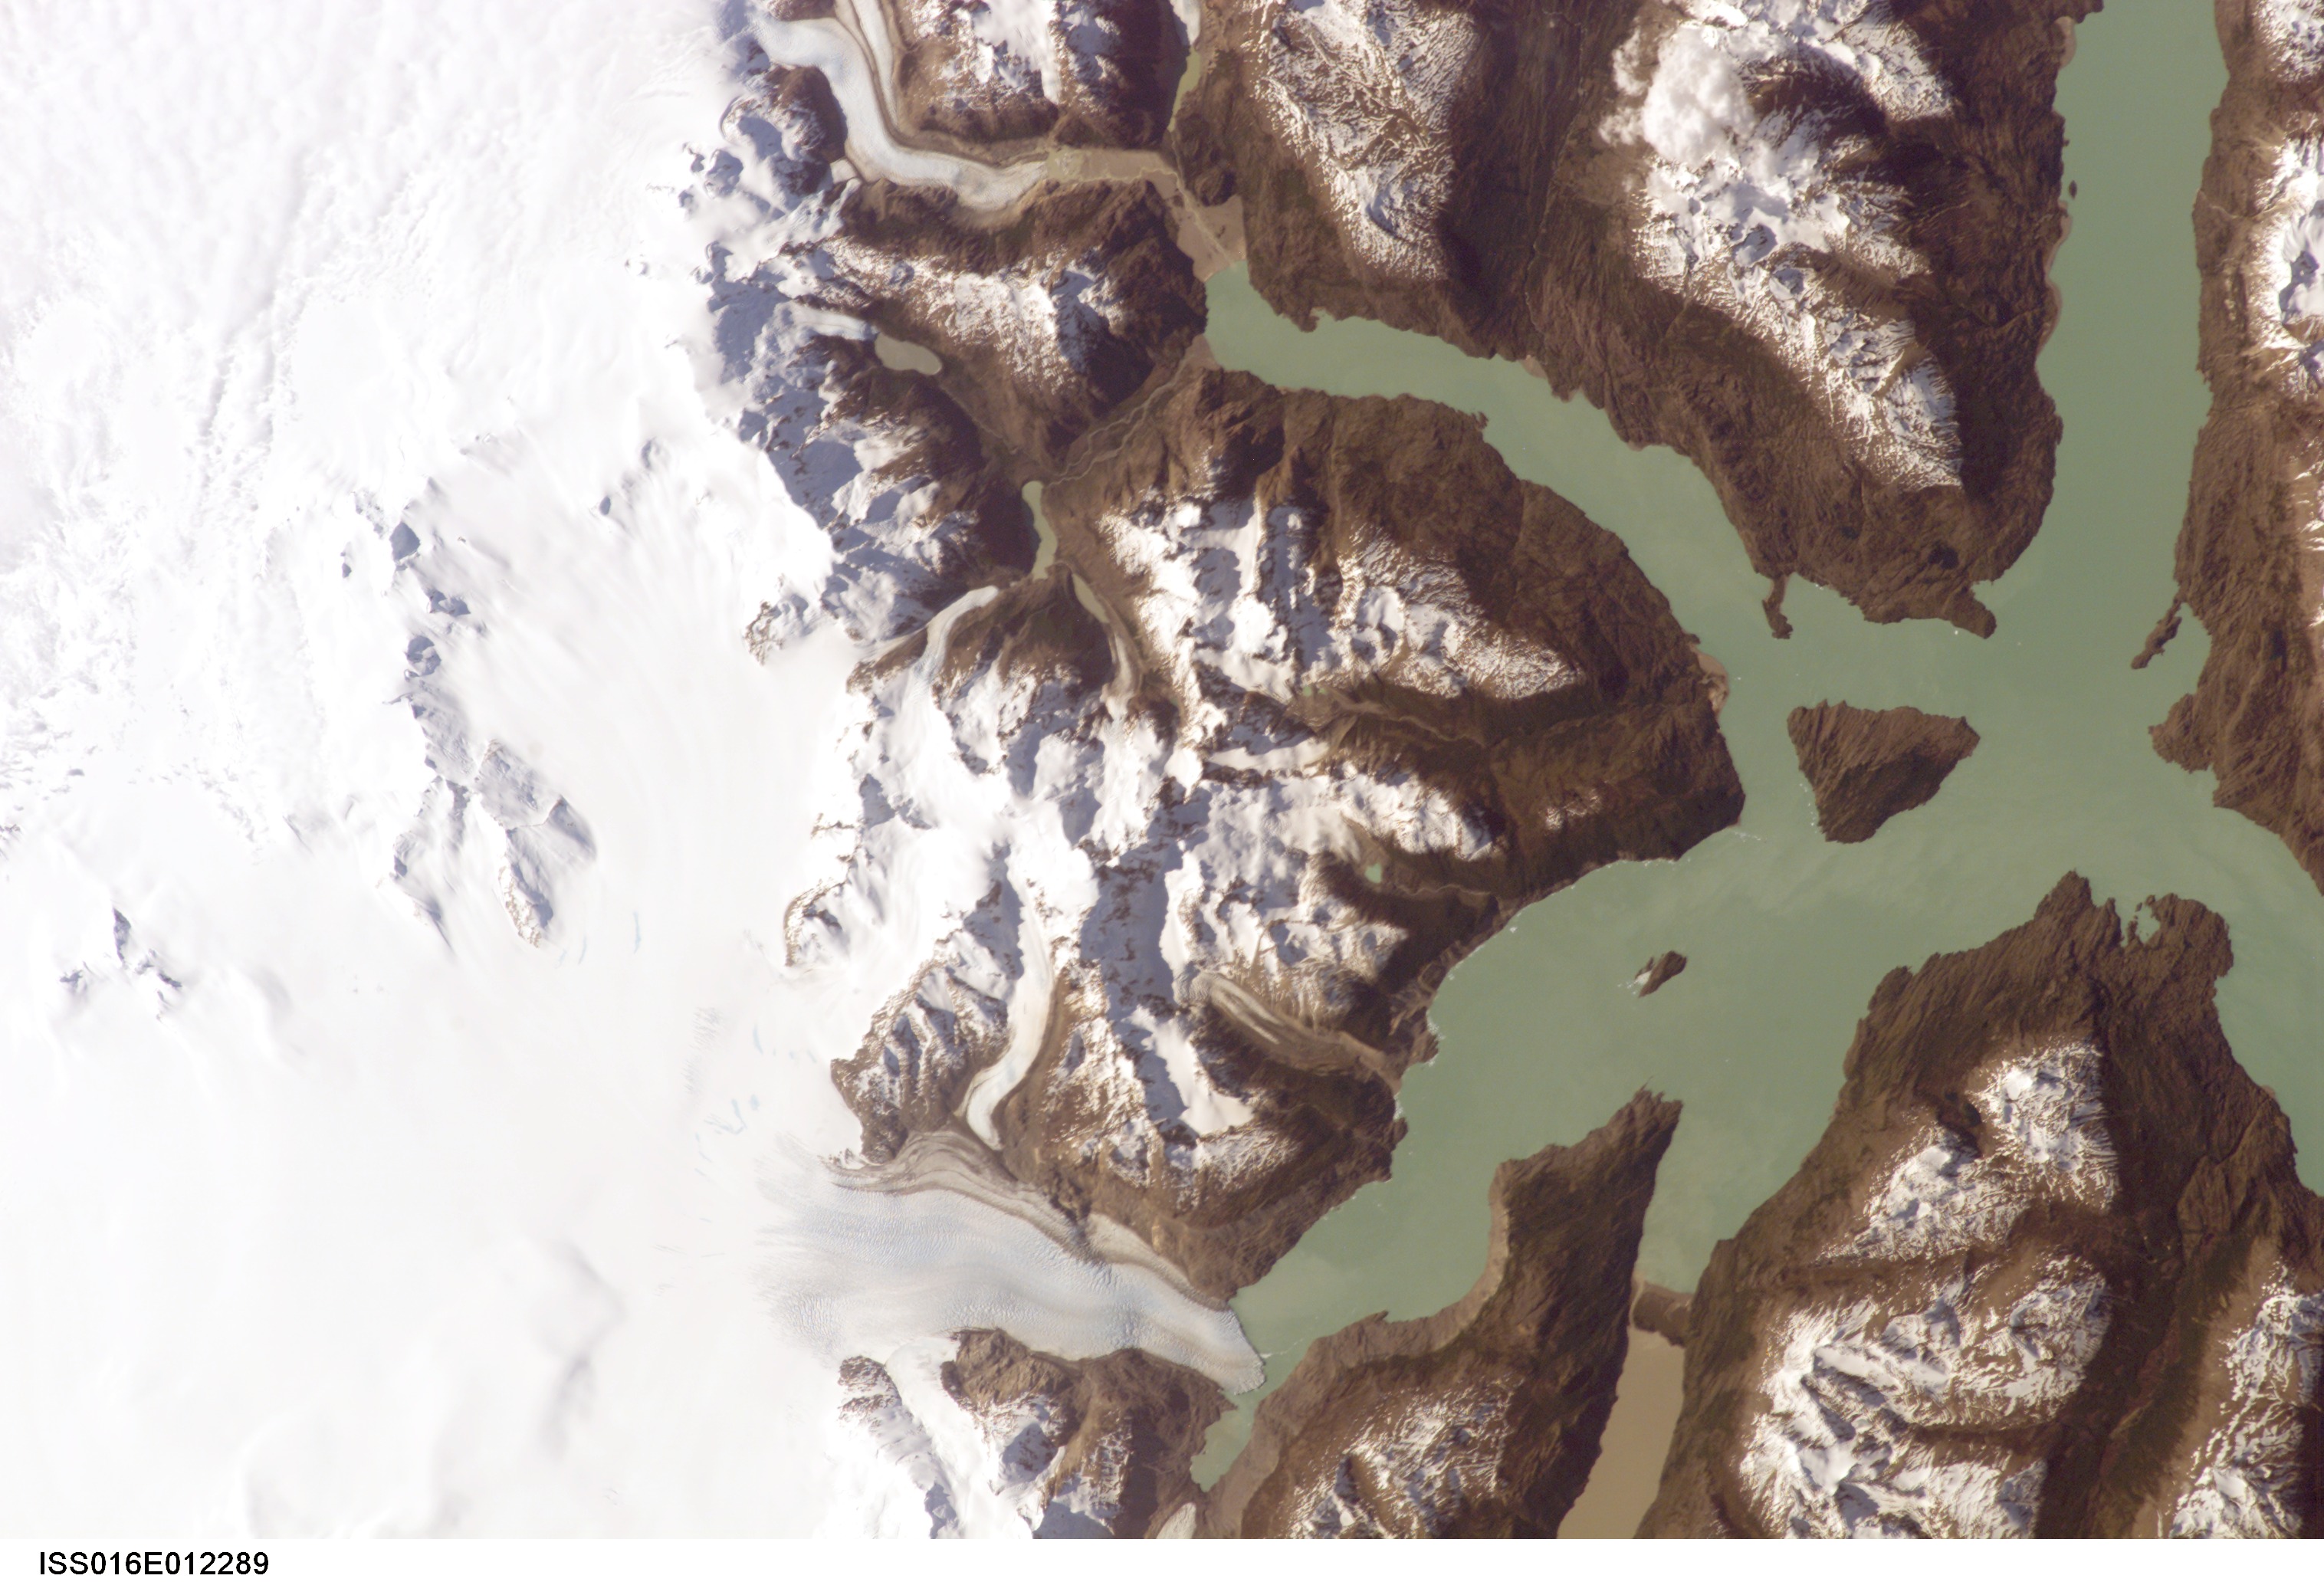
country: ARGENTINA
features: O'HIGGINS GLACIER, MTS., SNOW
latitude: -49.0
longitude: -73.0
